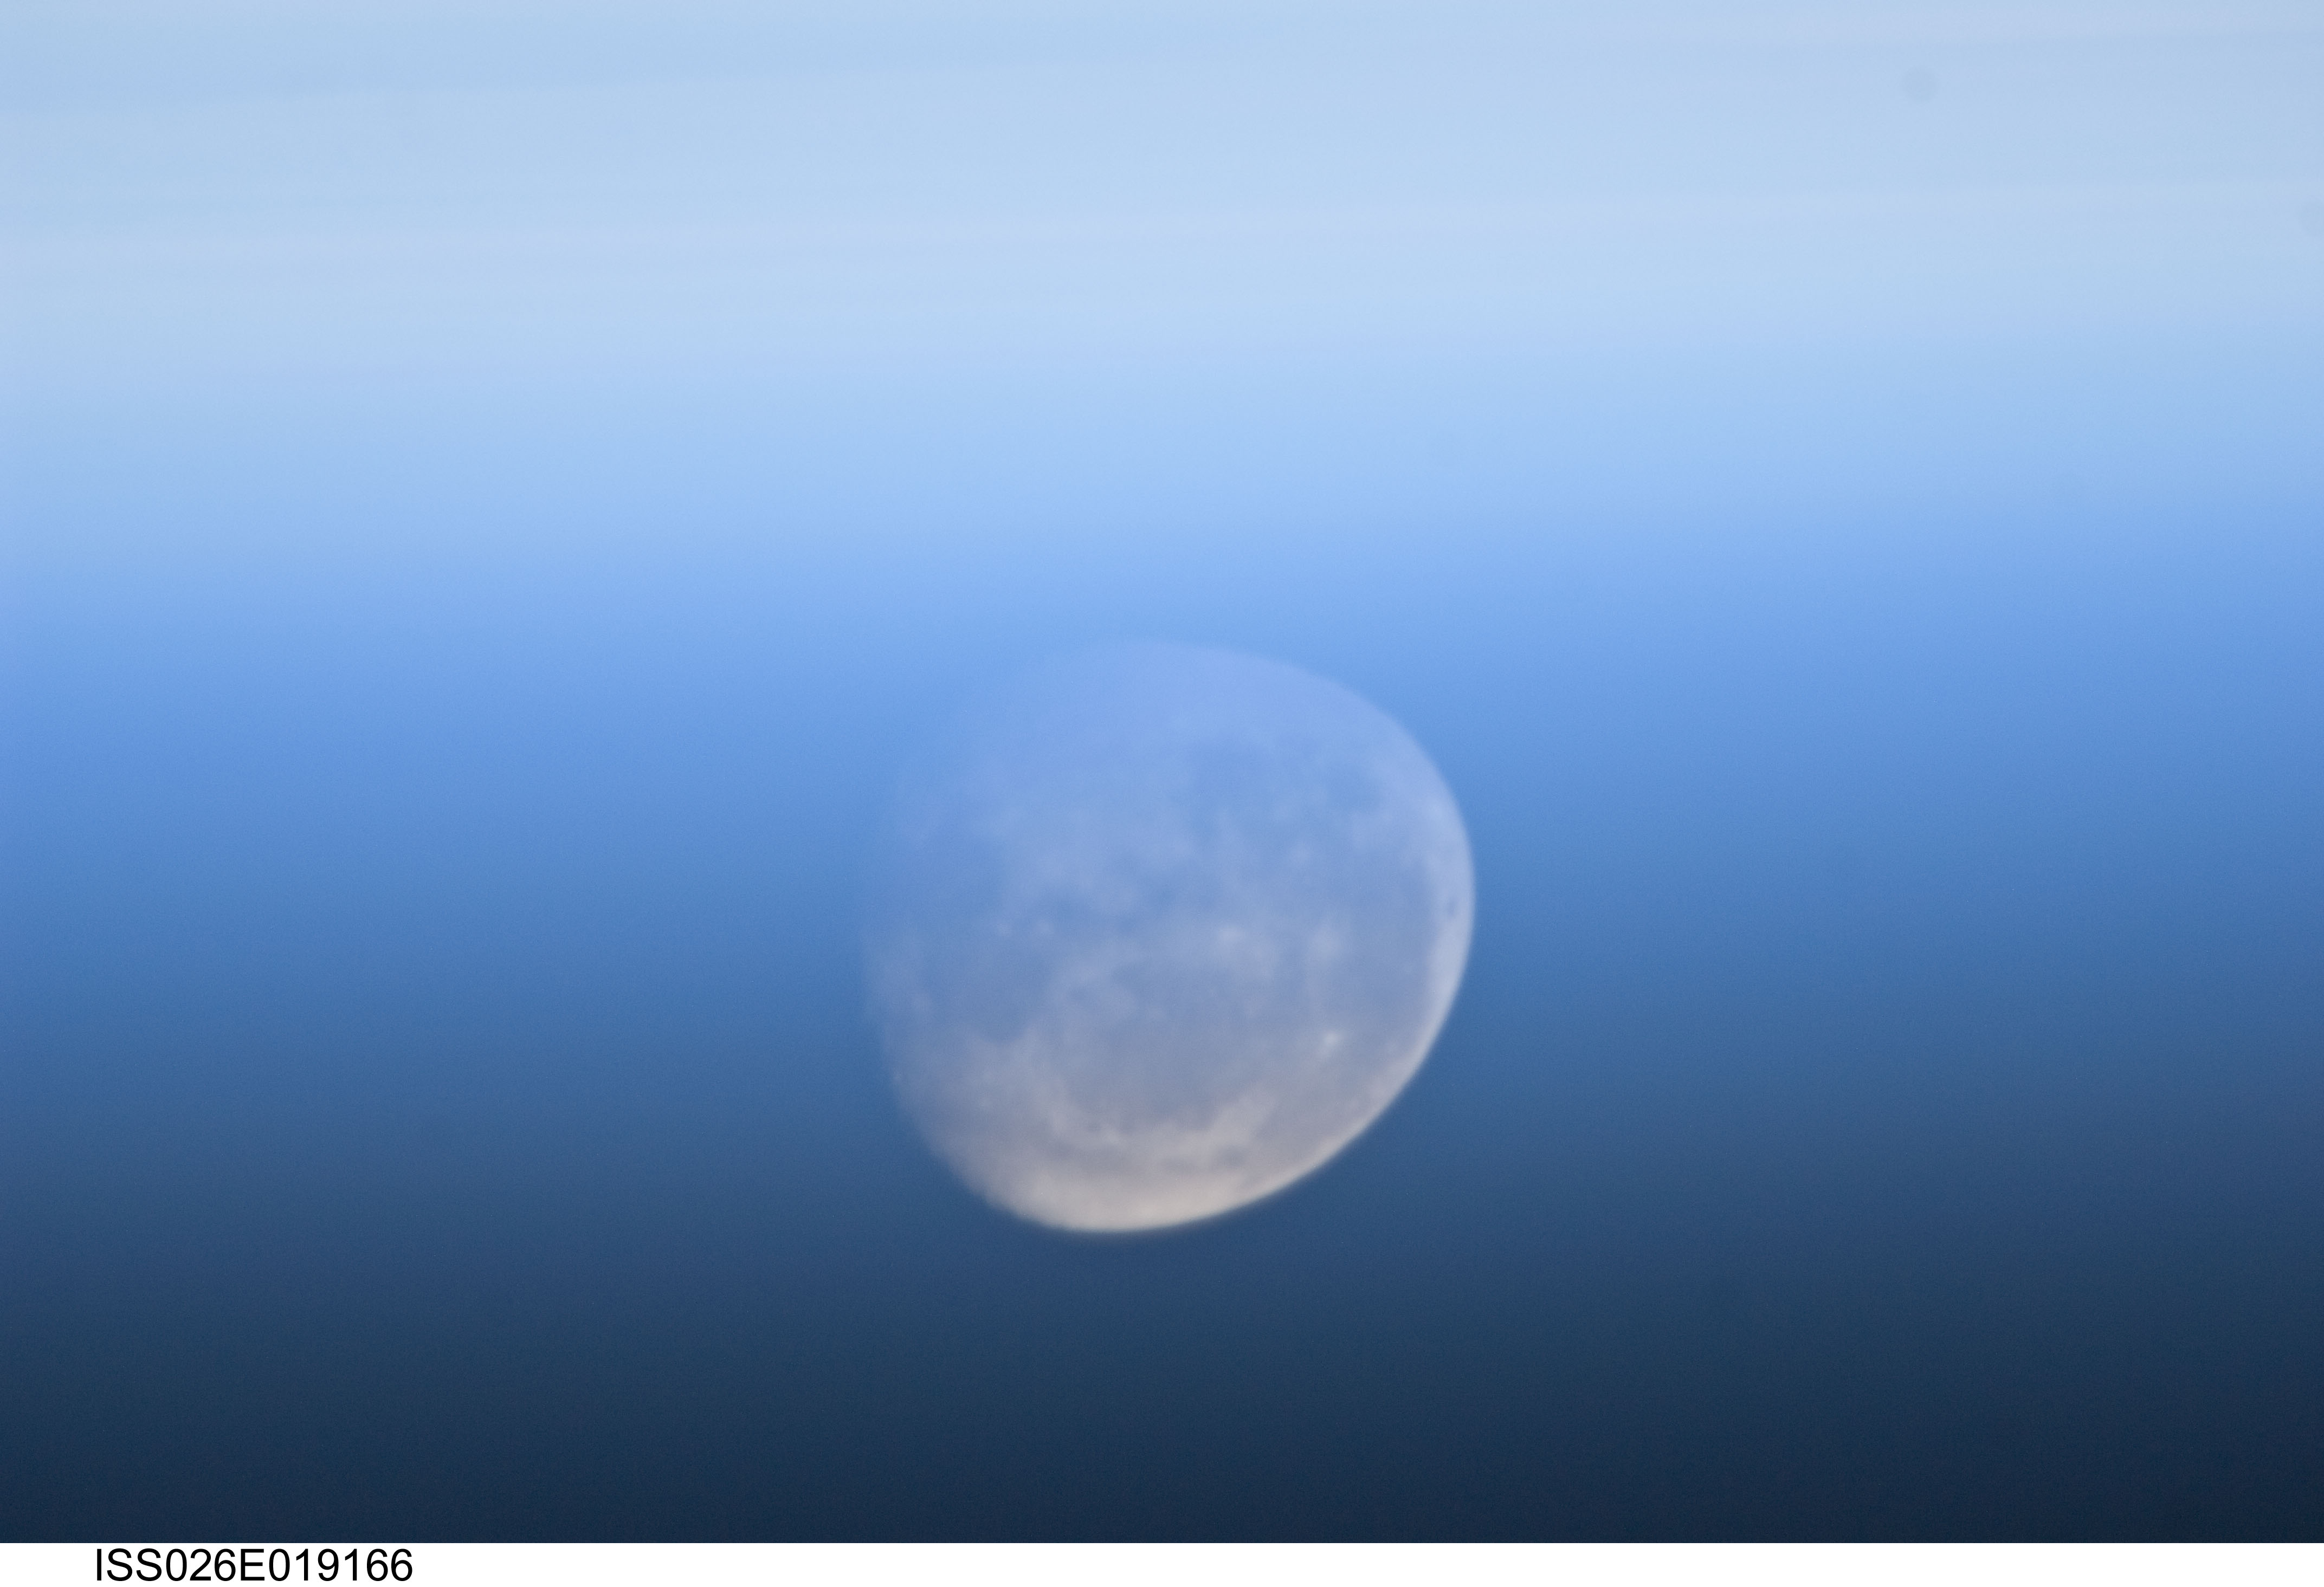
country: ASIA
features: GIBBOUS MOON WANING, ATMOSPHERIC LIMB, HAZE, SOFT
